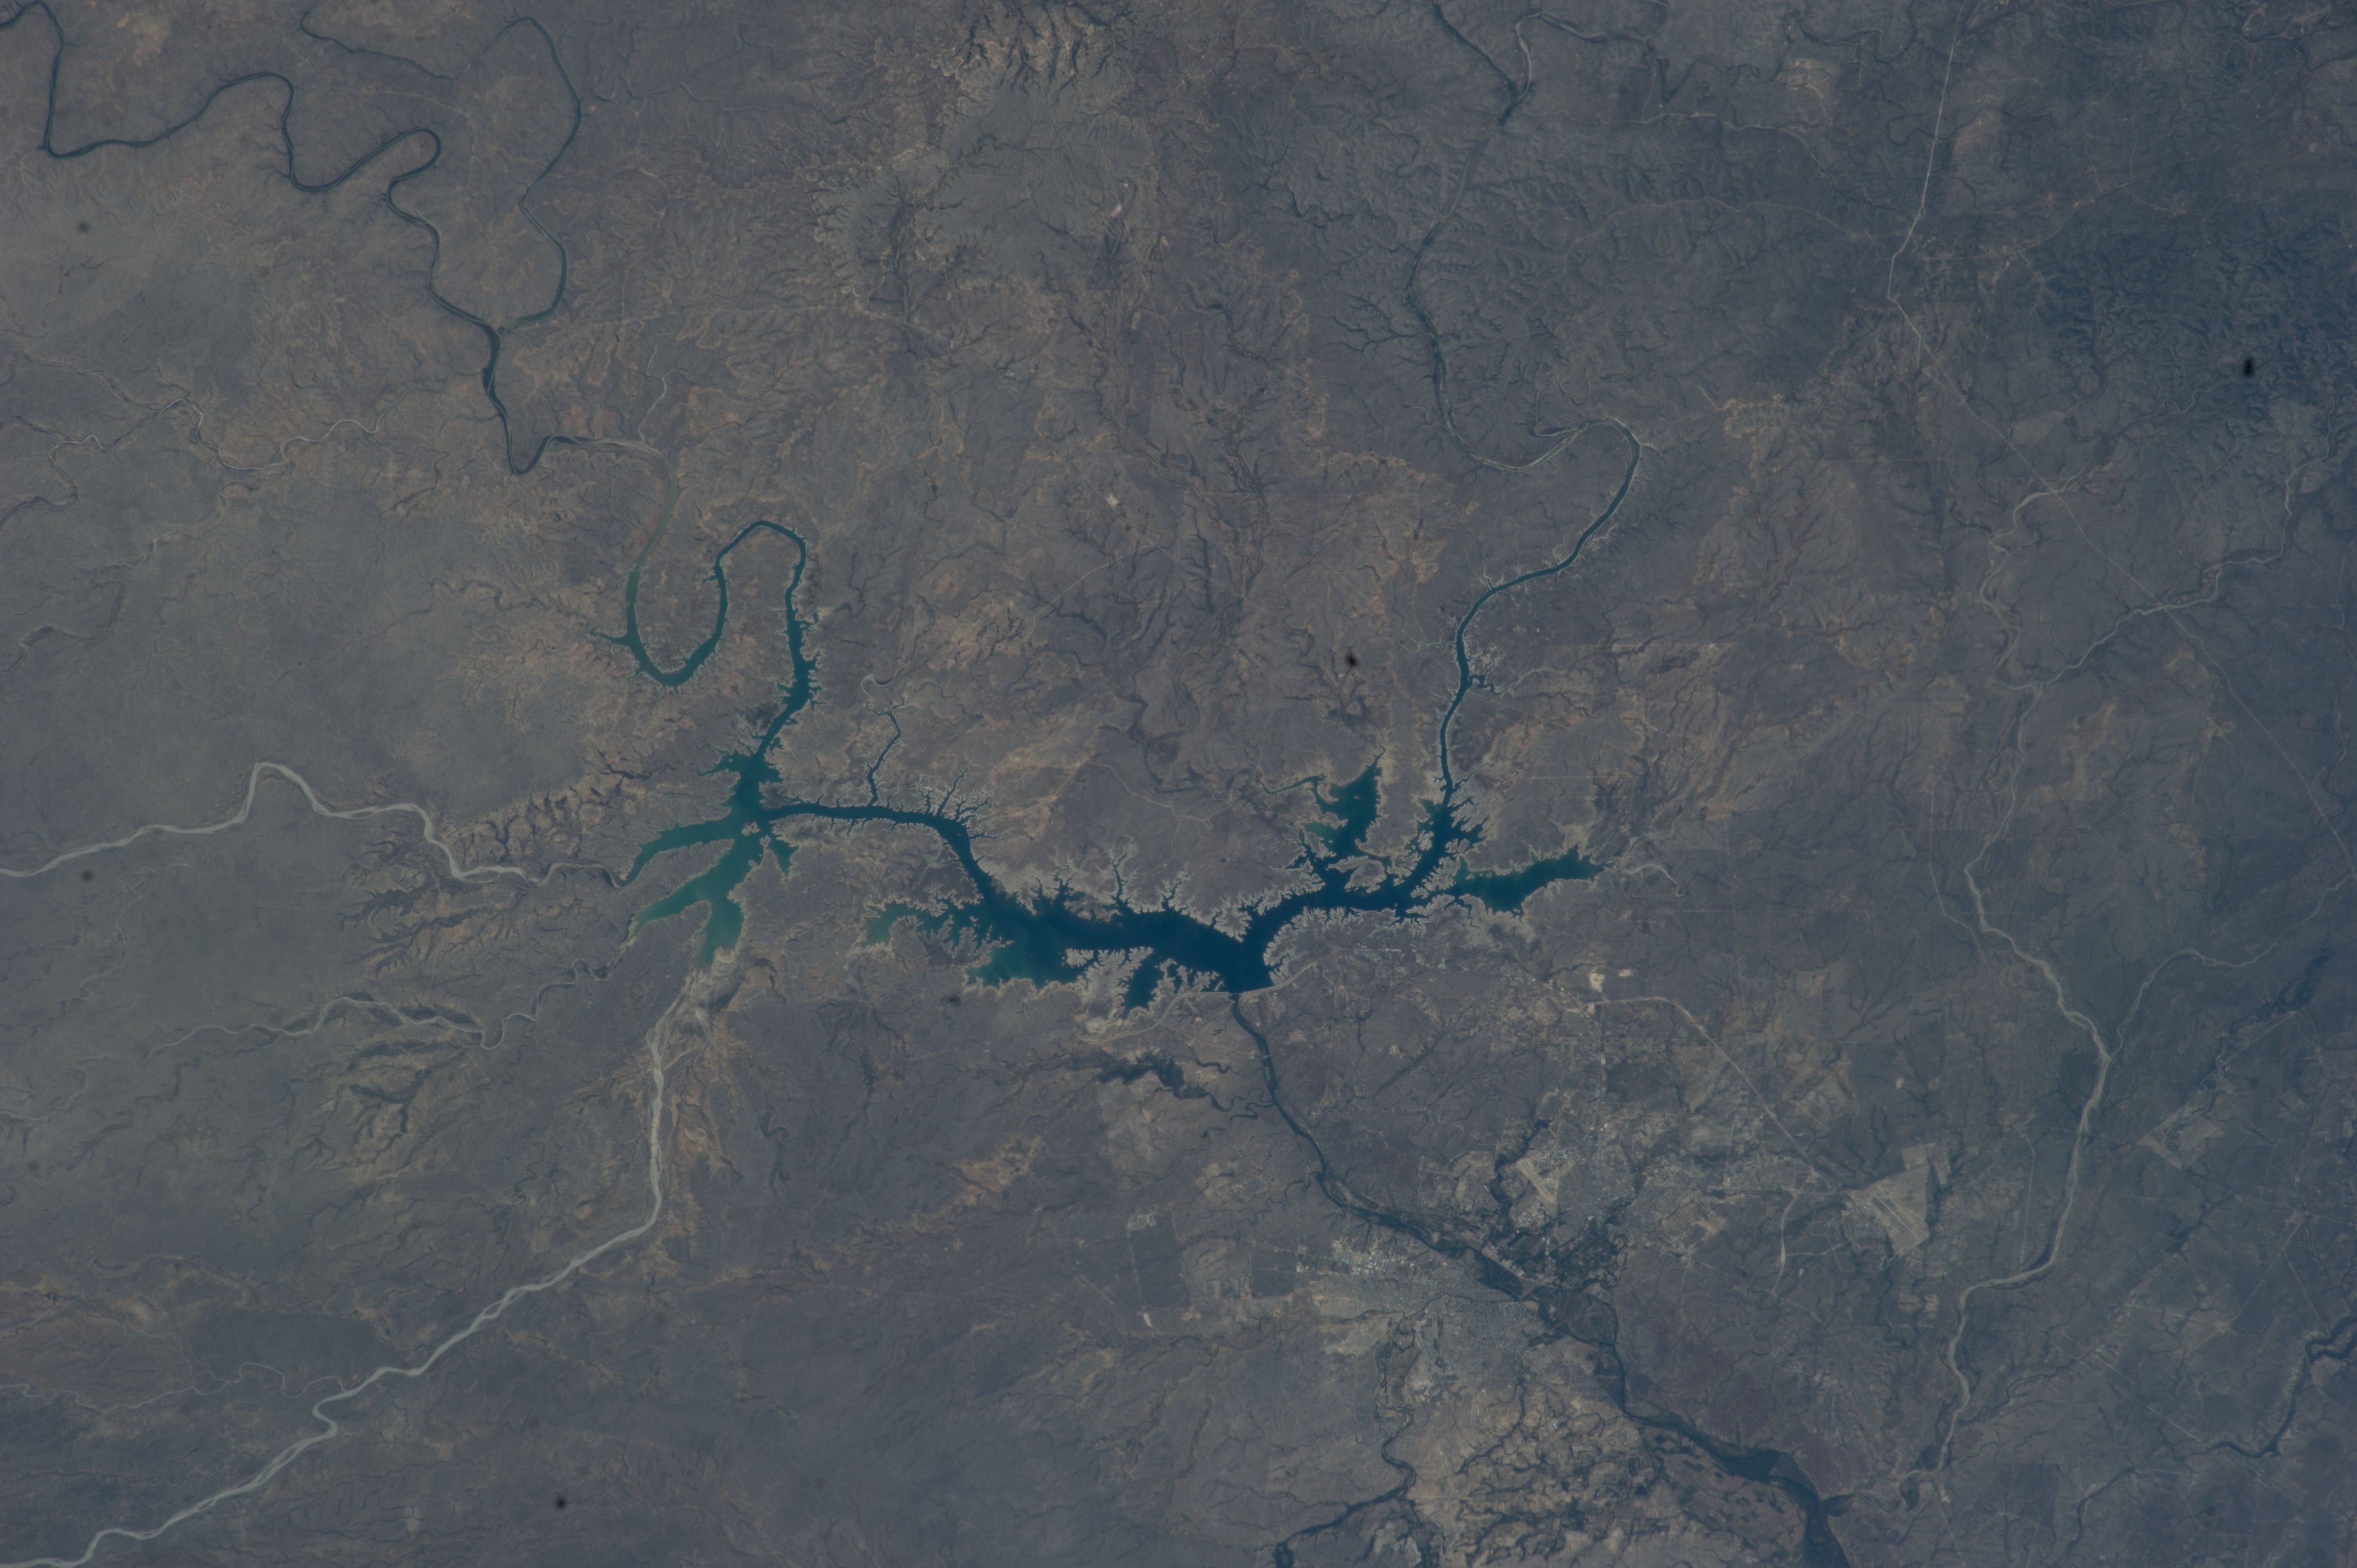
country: USA-TEXAS
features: RIO GRANDE RIVER, DEL RIO, AMISTAD RESERVOIR, CIUDAD ACUNA, DEVILS RIVER
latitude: 29.5
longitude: -101.1
